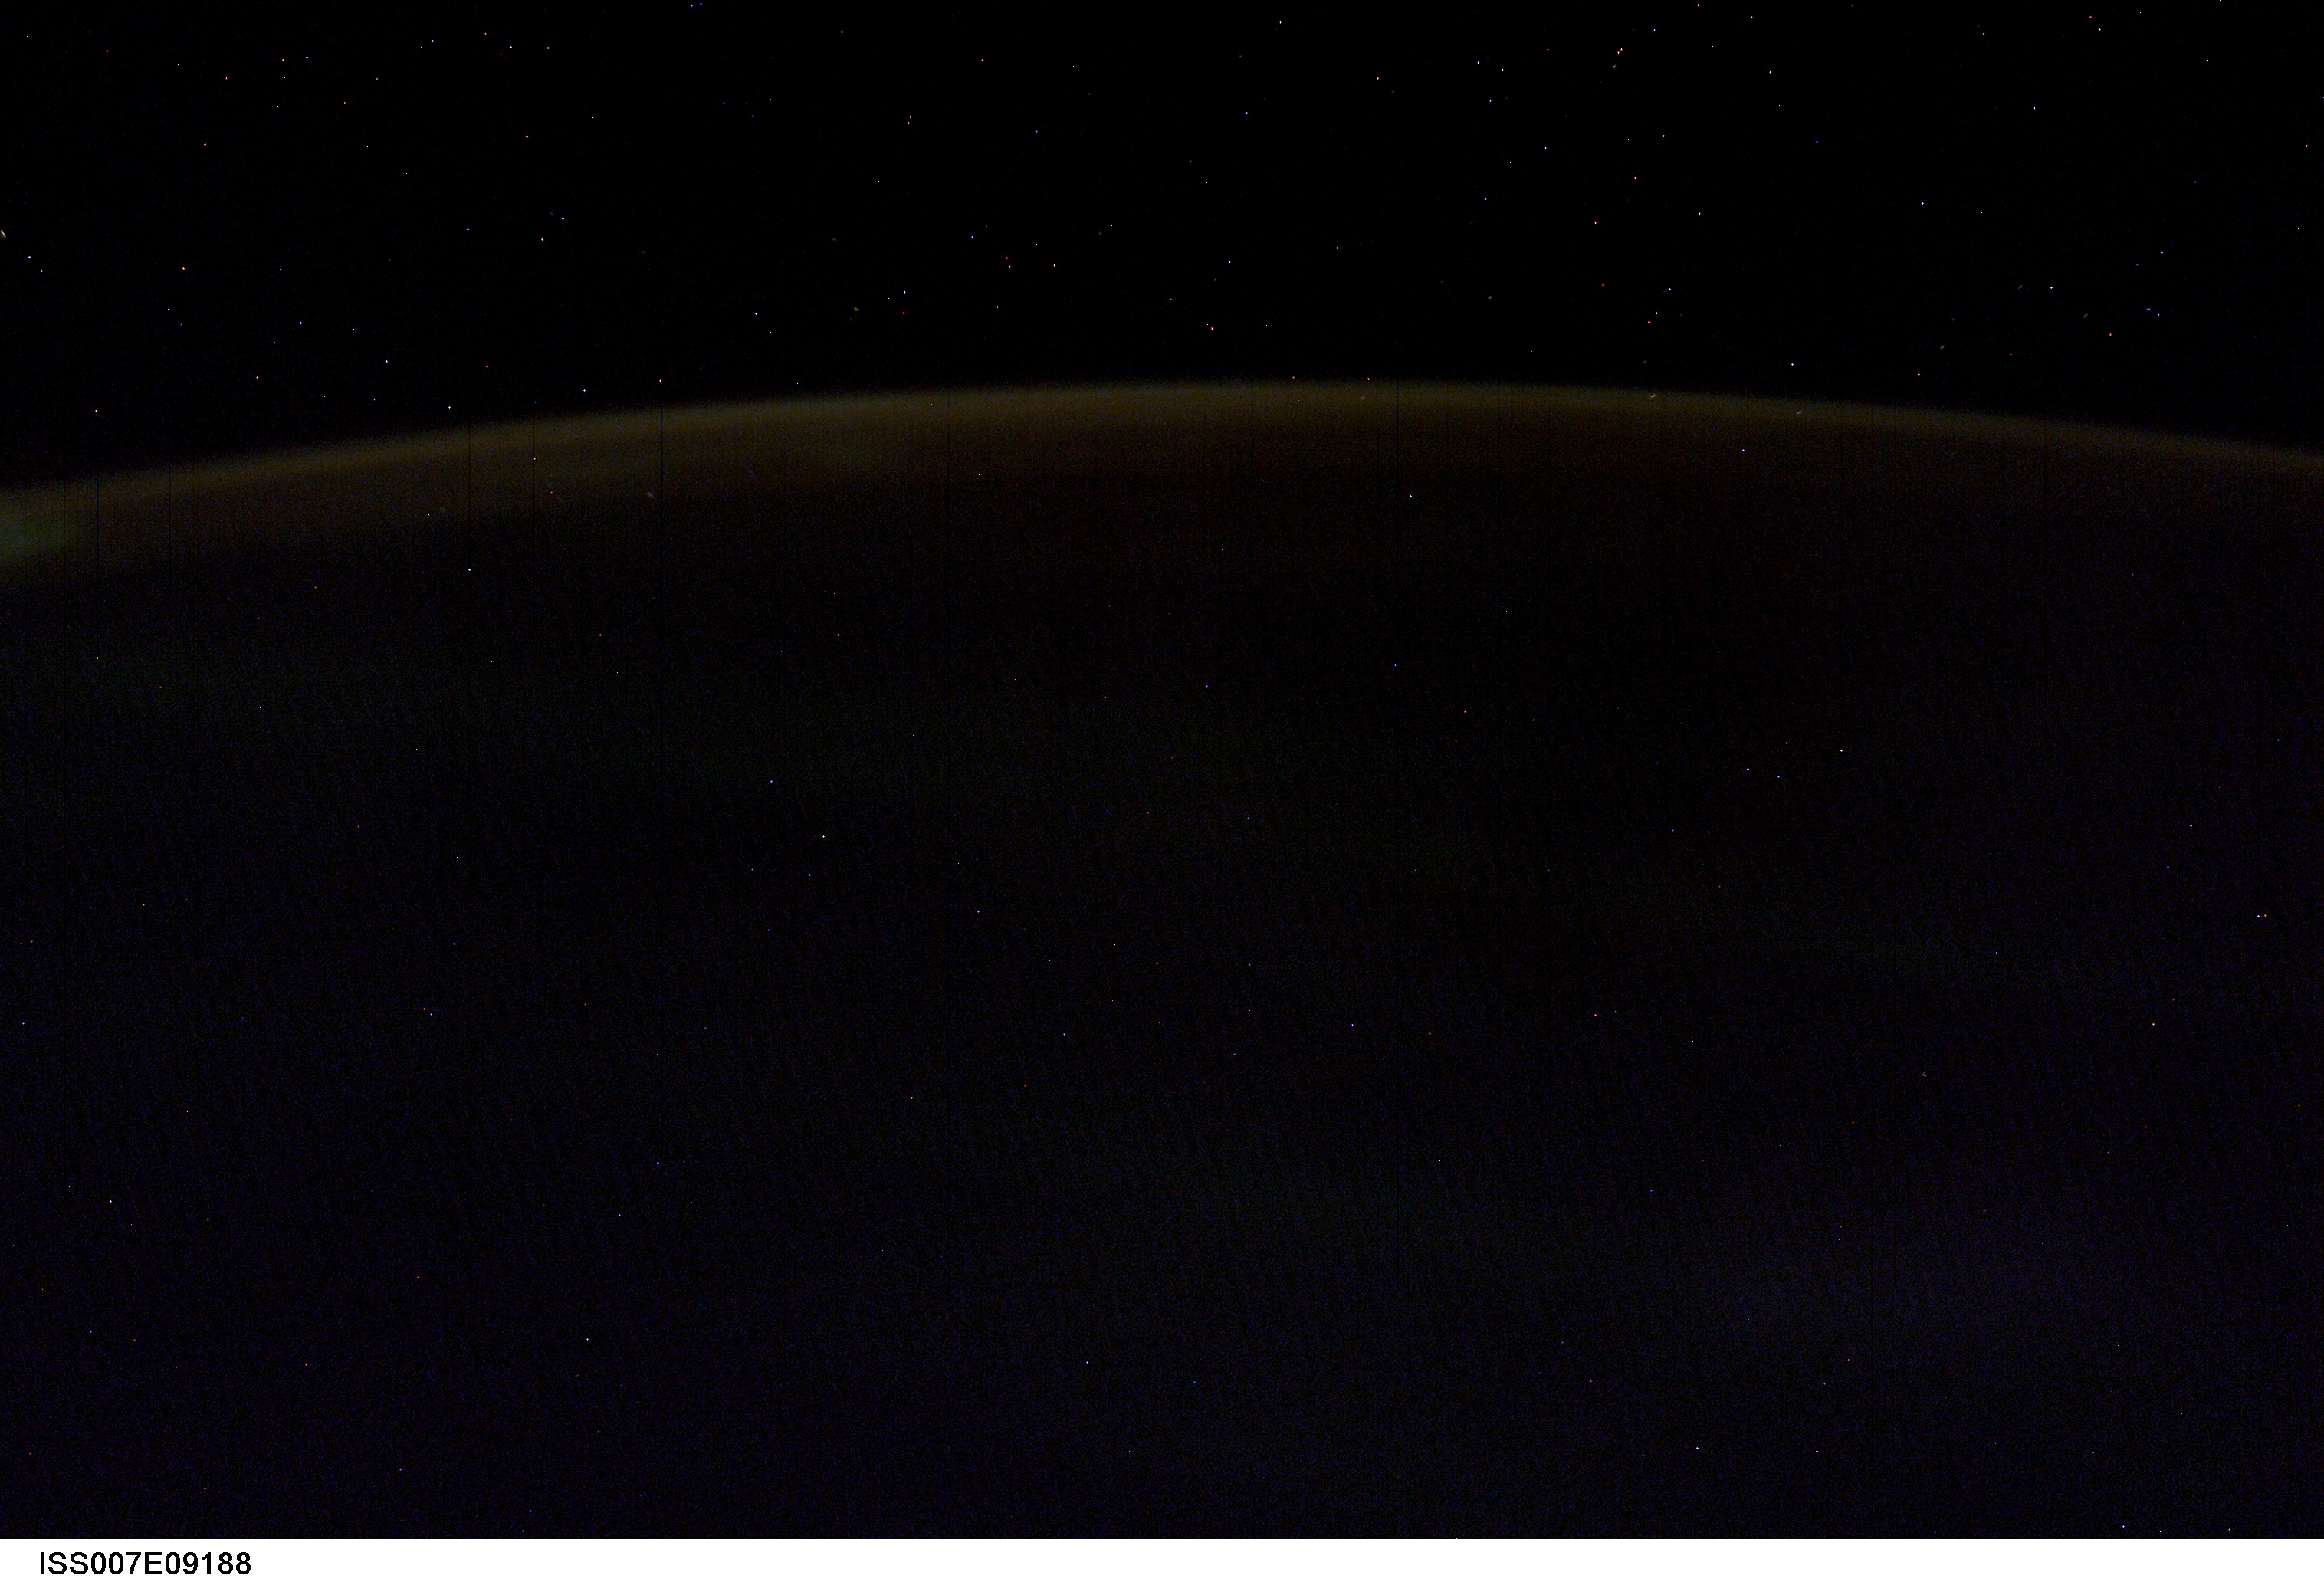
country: AURORA
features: AURORA AUSTRALIS, STARS
